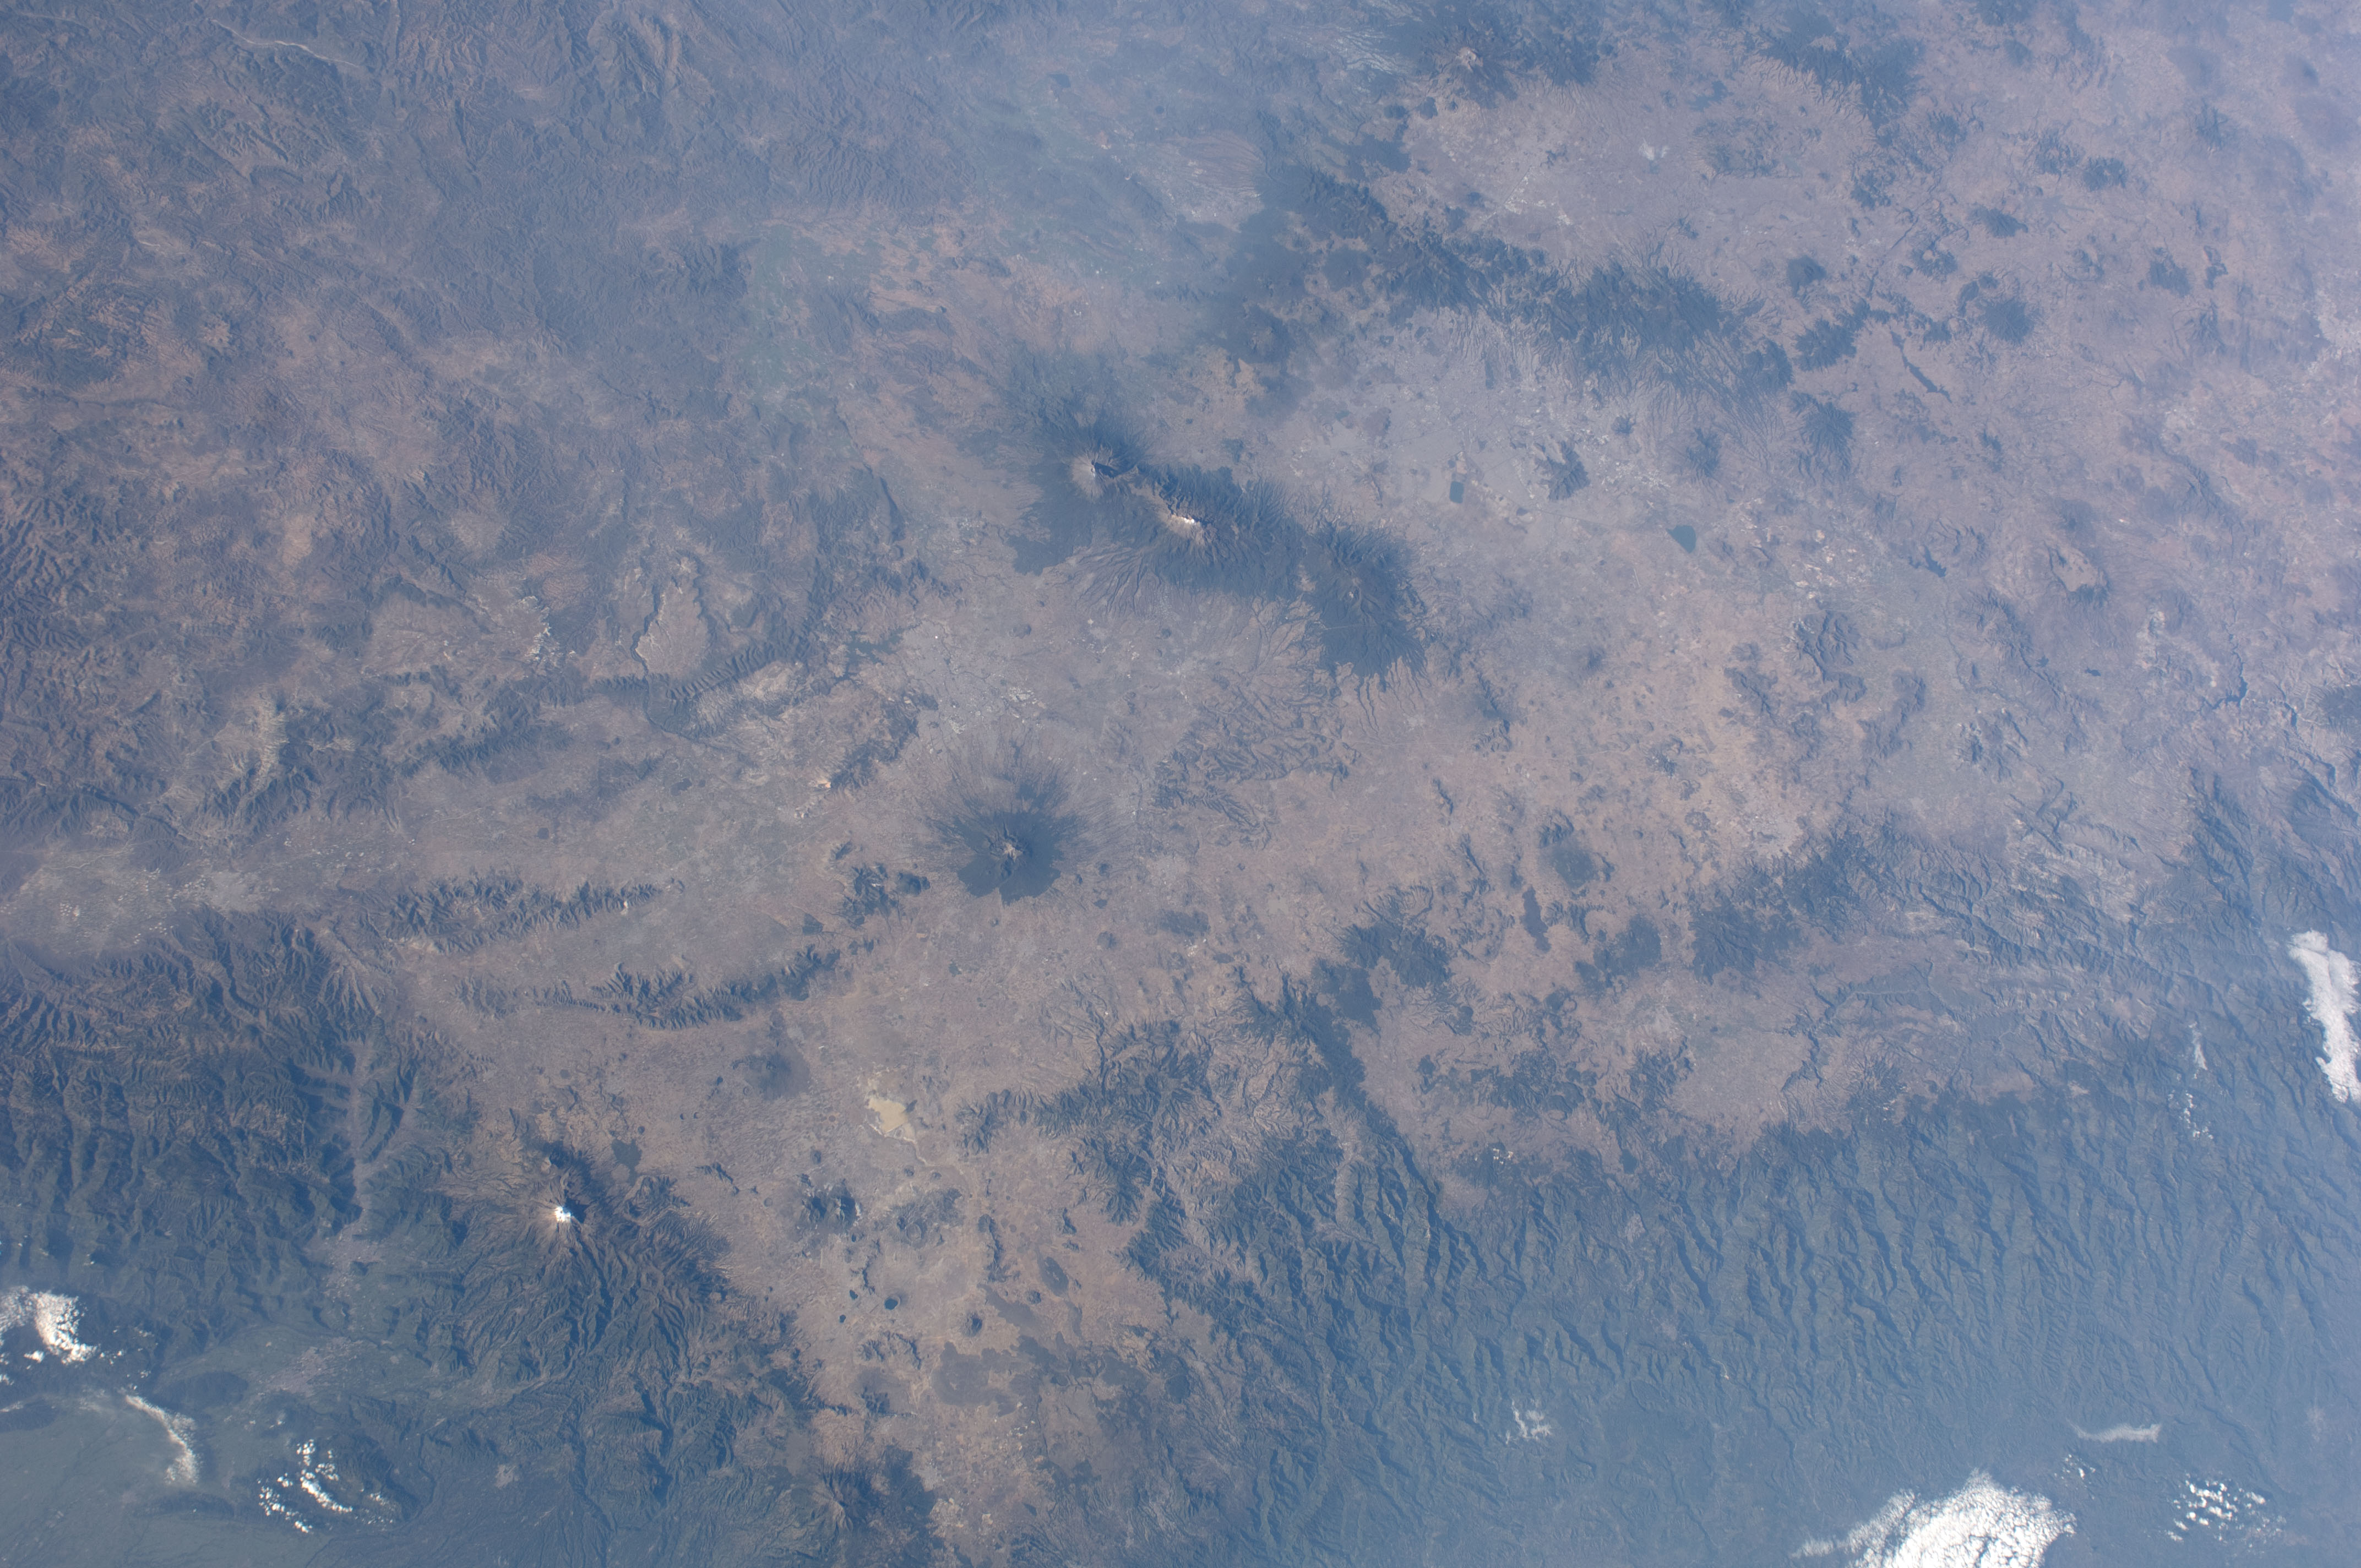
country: MEXICO
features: HAZE, MEXICO CITY, PUEBLA, TLAXCALA
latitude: 19.5
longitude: -98.5
